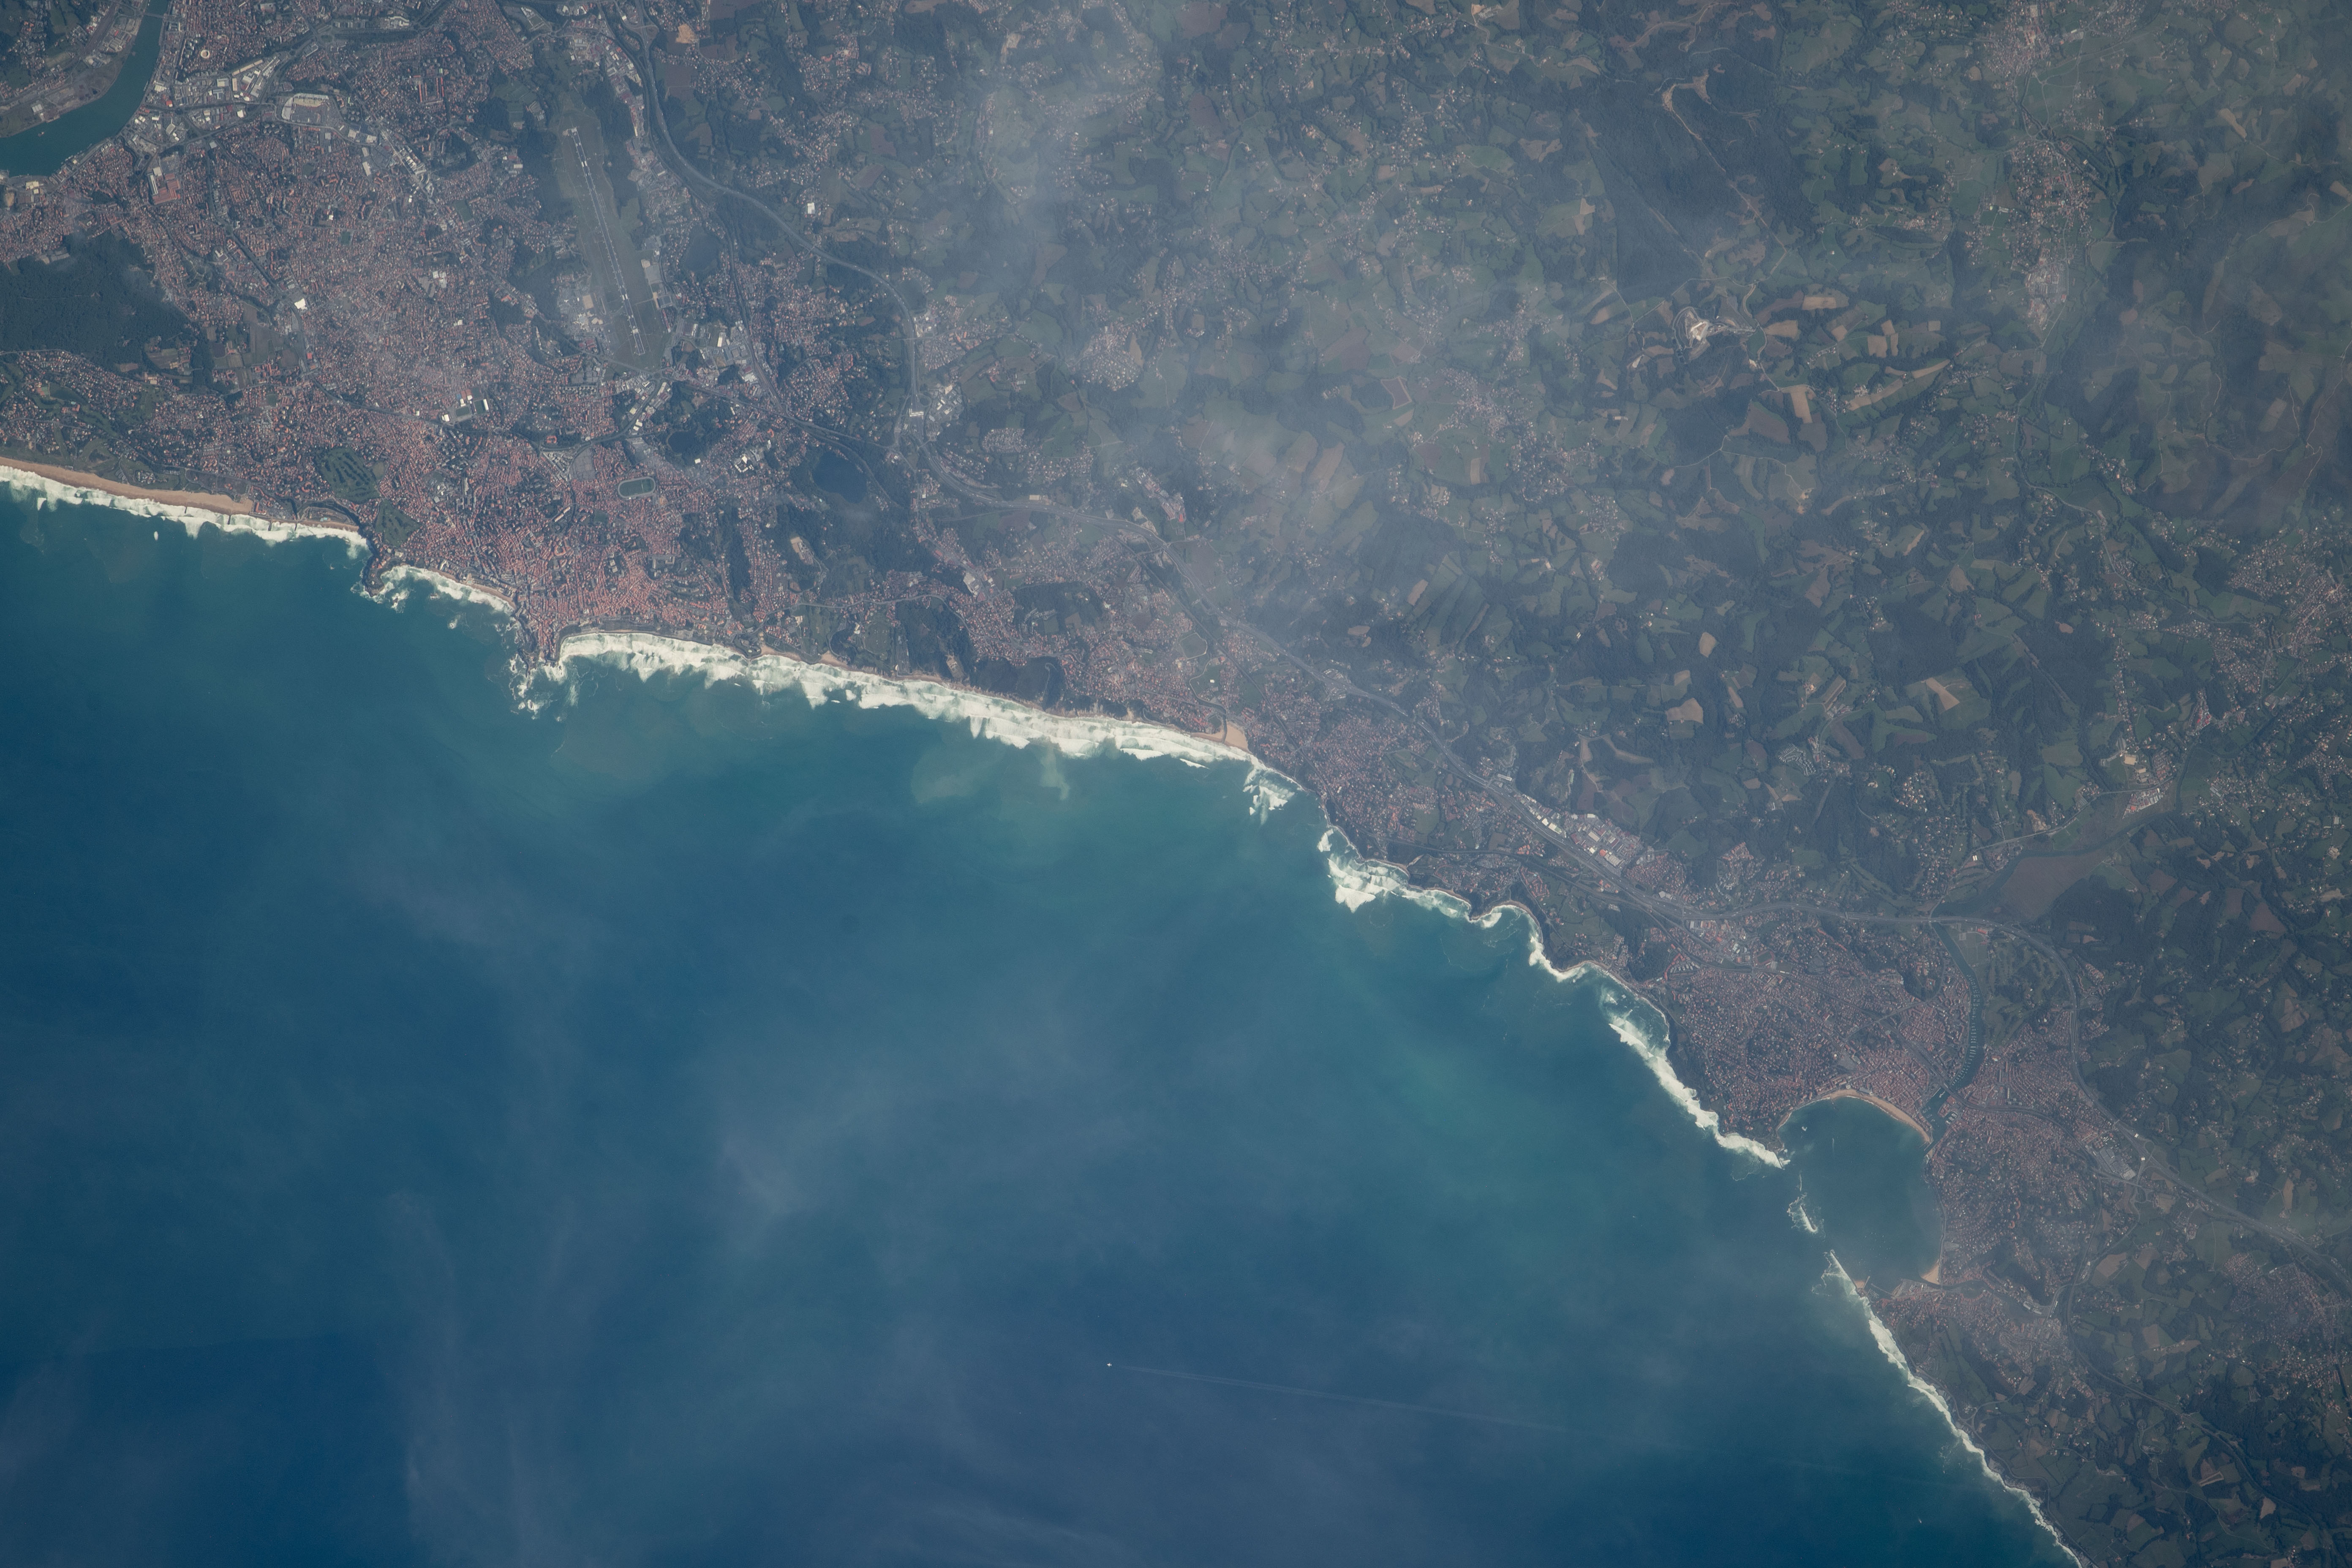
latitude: 43.4
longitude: -1.6
